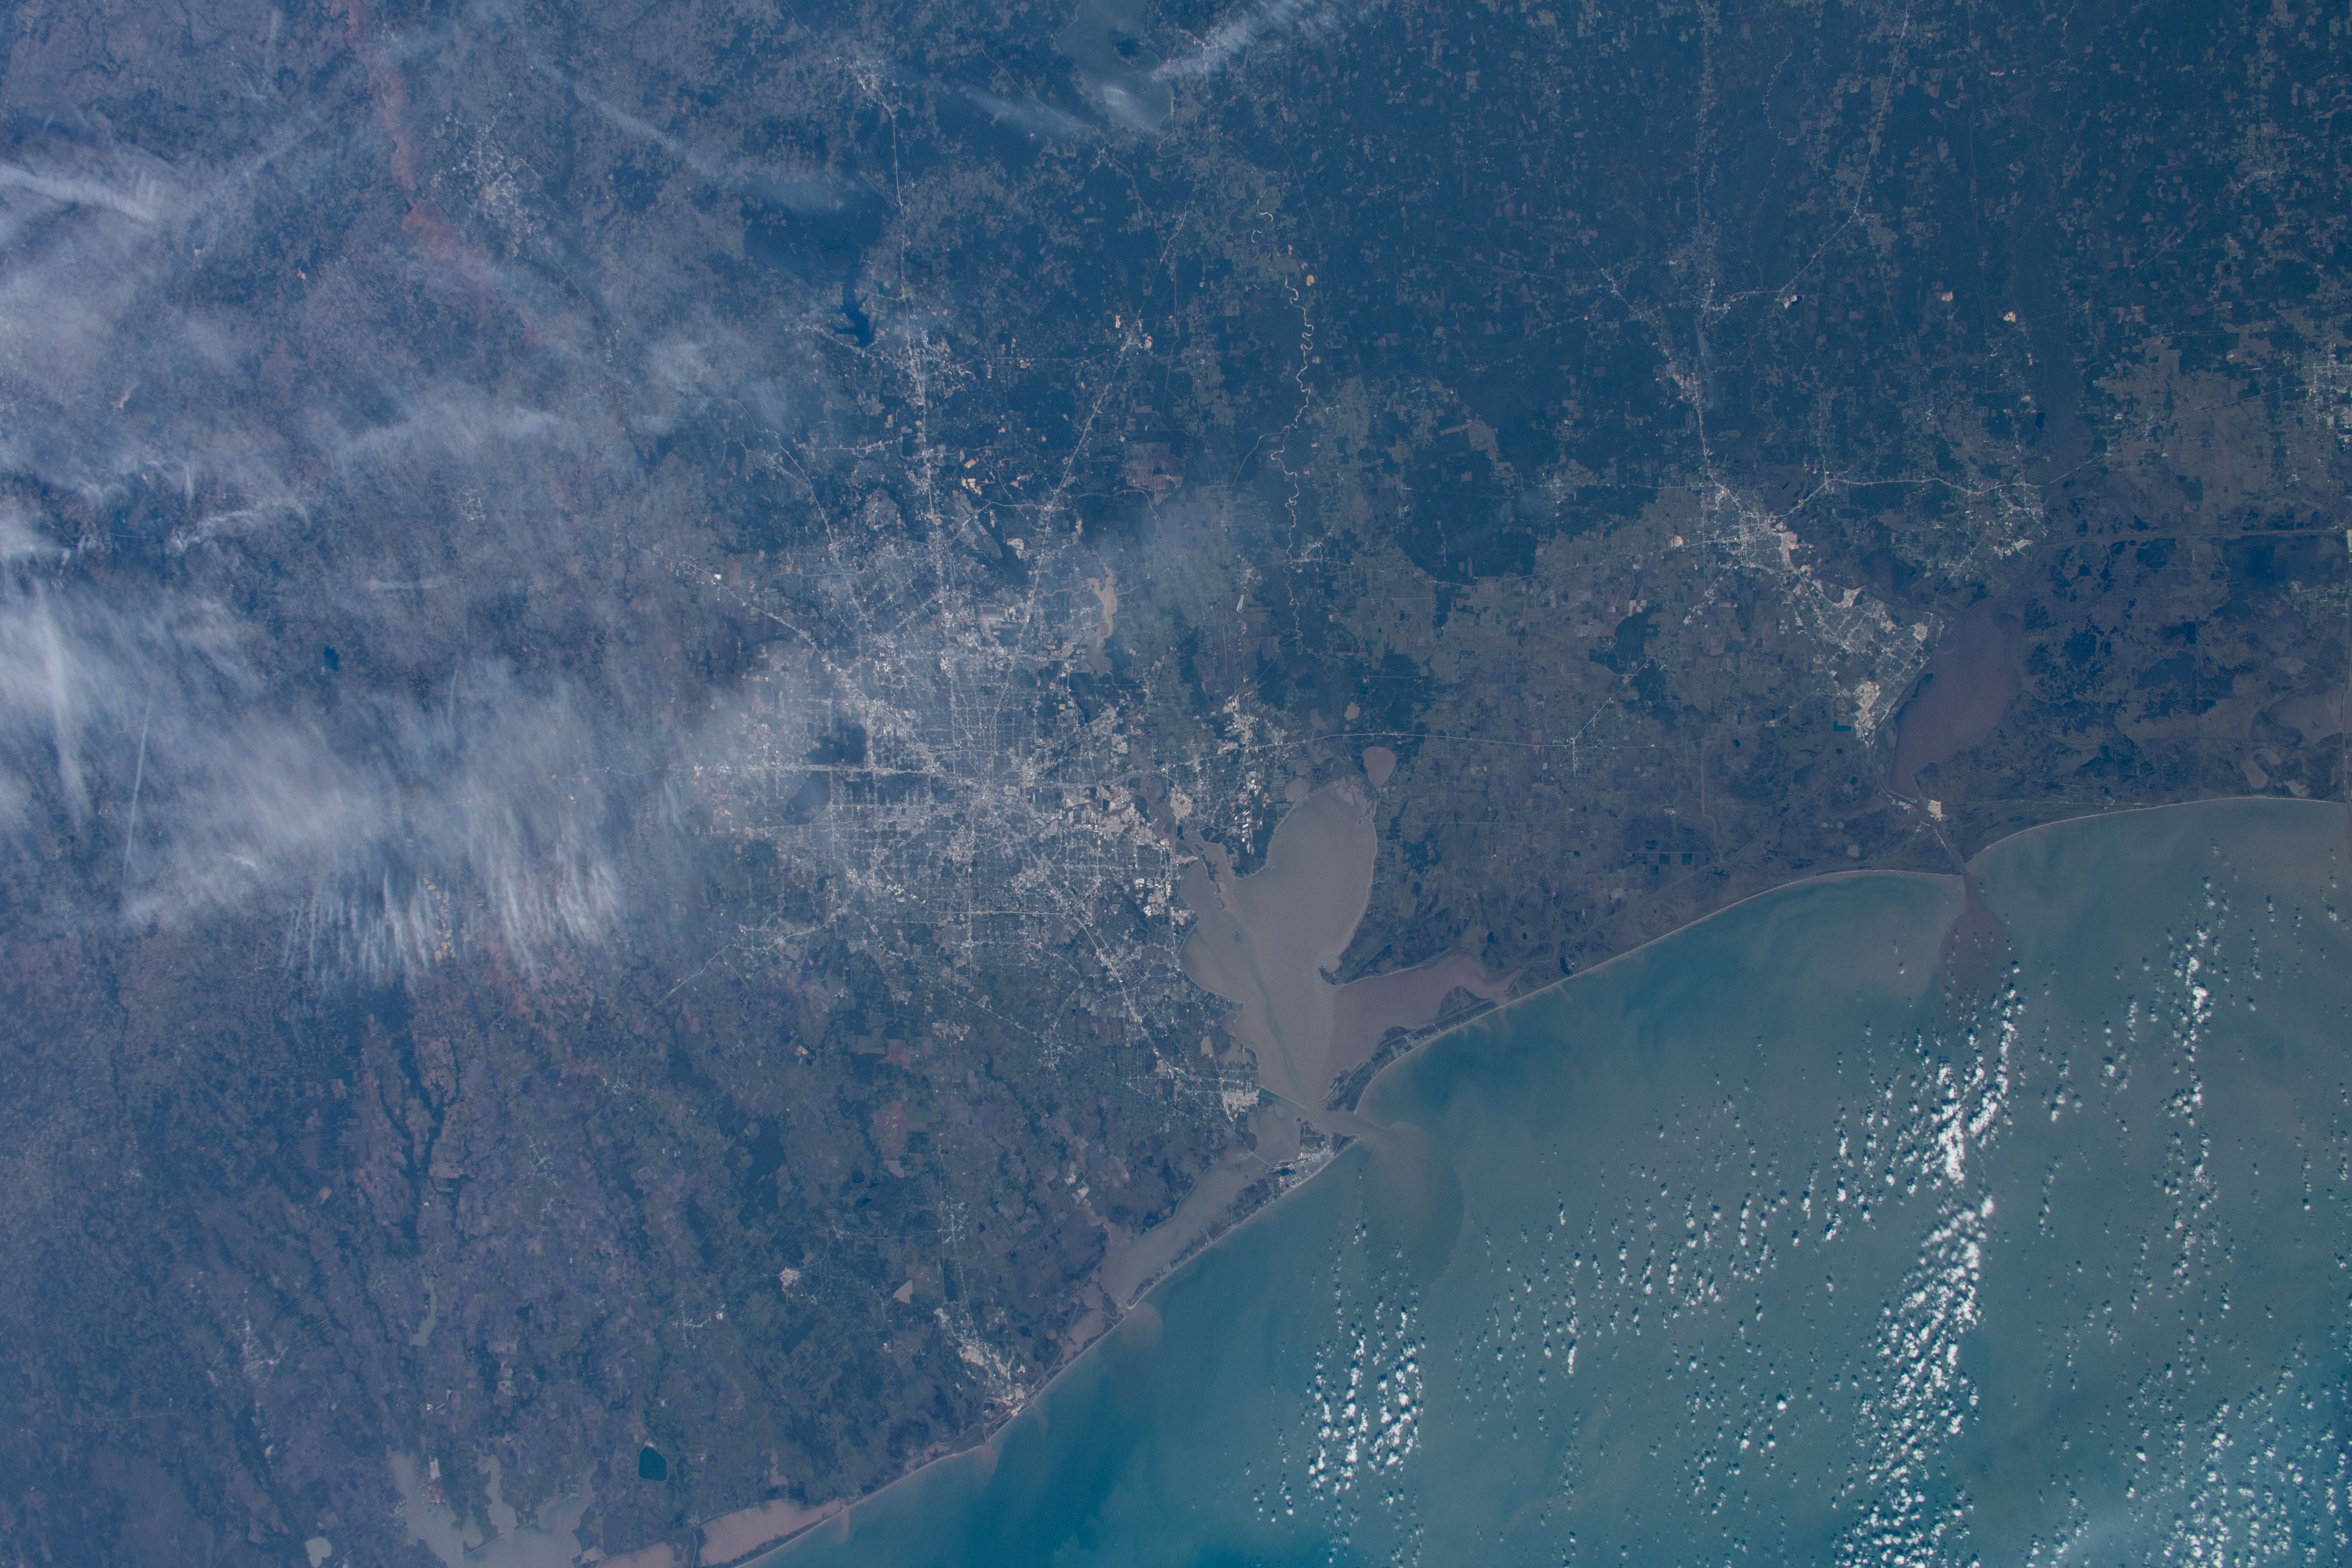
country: USA-TEXAS
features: HOUSTON, GALVESTON BAY, GALVESTON ISLAND
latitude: 29.5
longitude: -95.0
